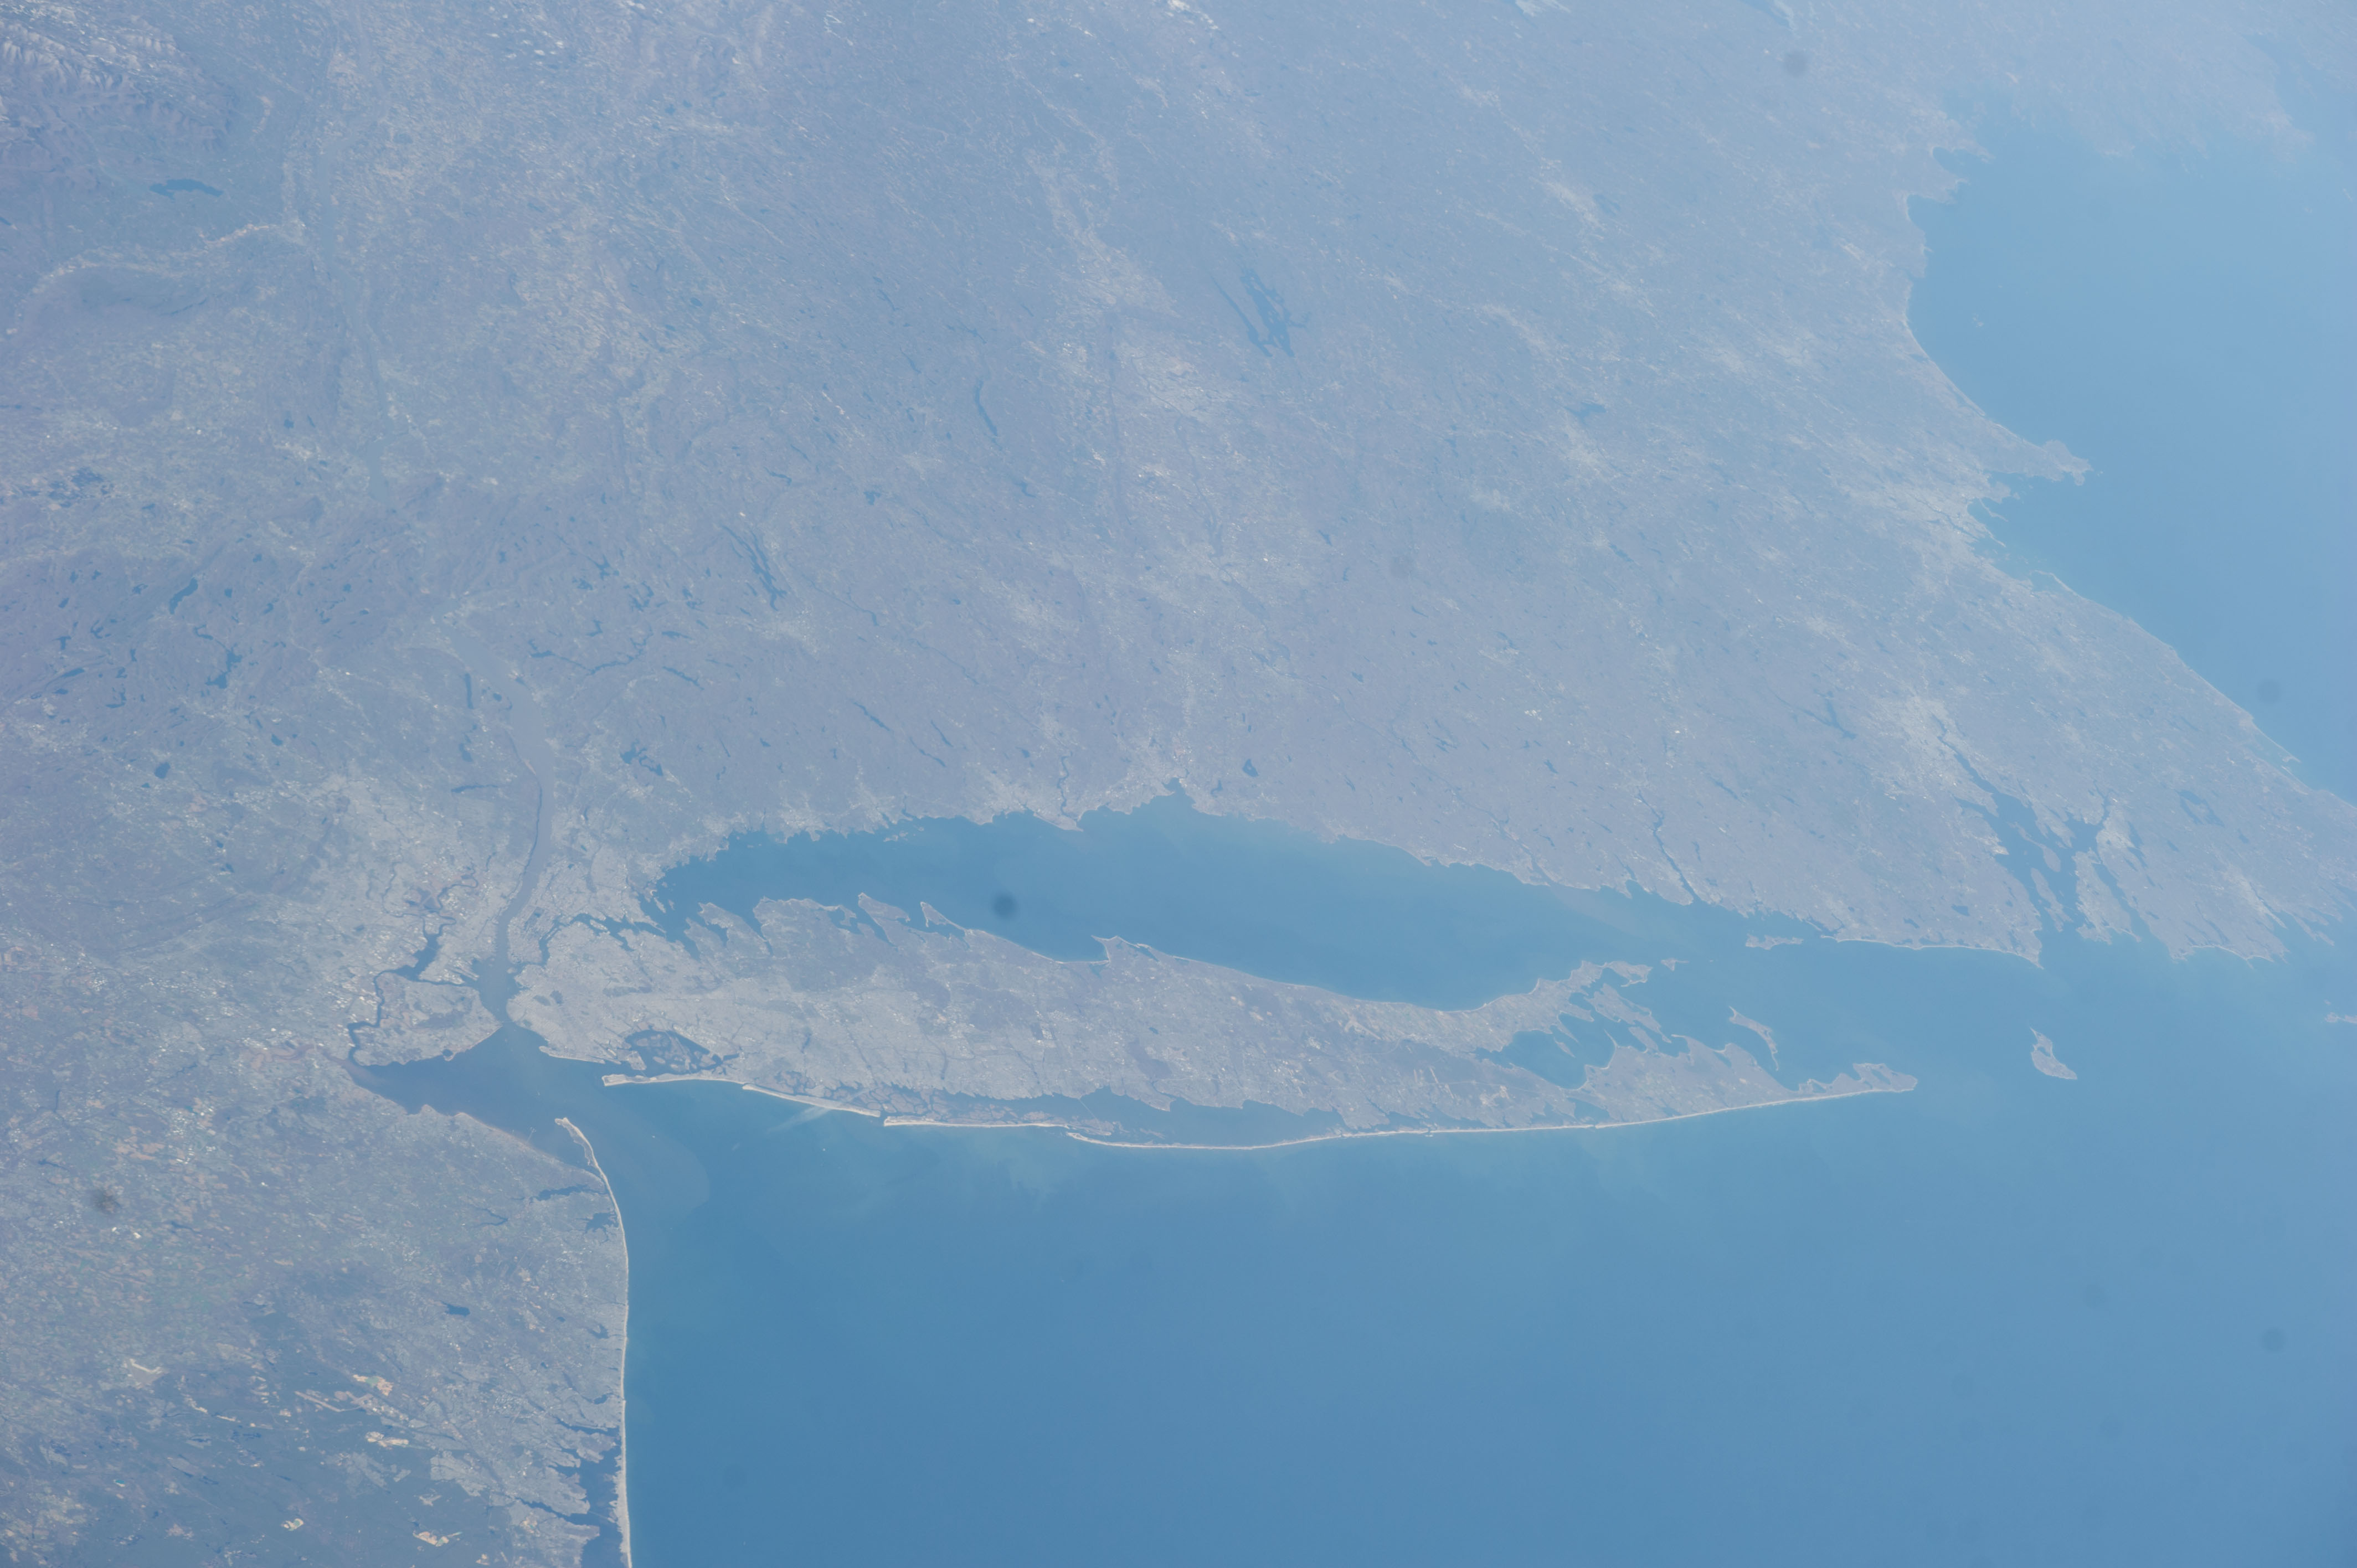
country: USA-CONNECTICUT
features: NEW YORK, LONG ISLAND, LONG ISLAND SOUND, GREAT SOUTH BAY, UPPER BAY, LOWER BAY
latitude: 41.2
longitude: -73.0
